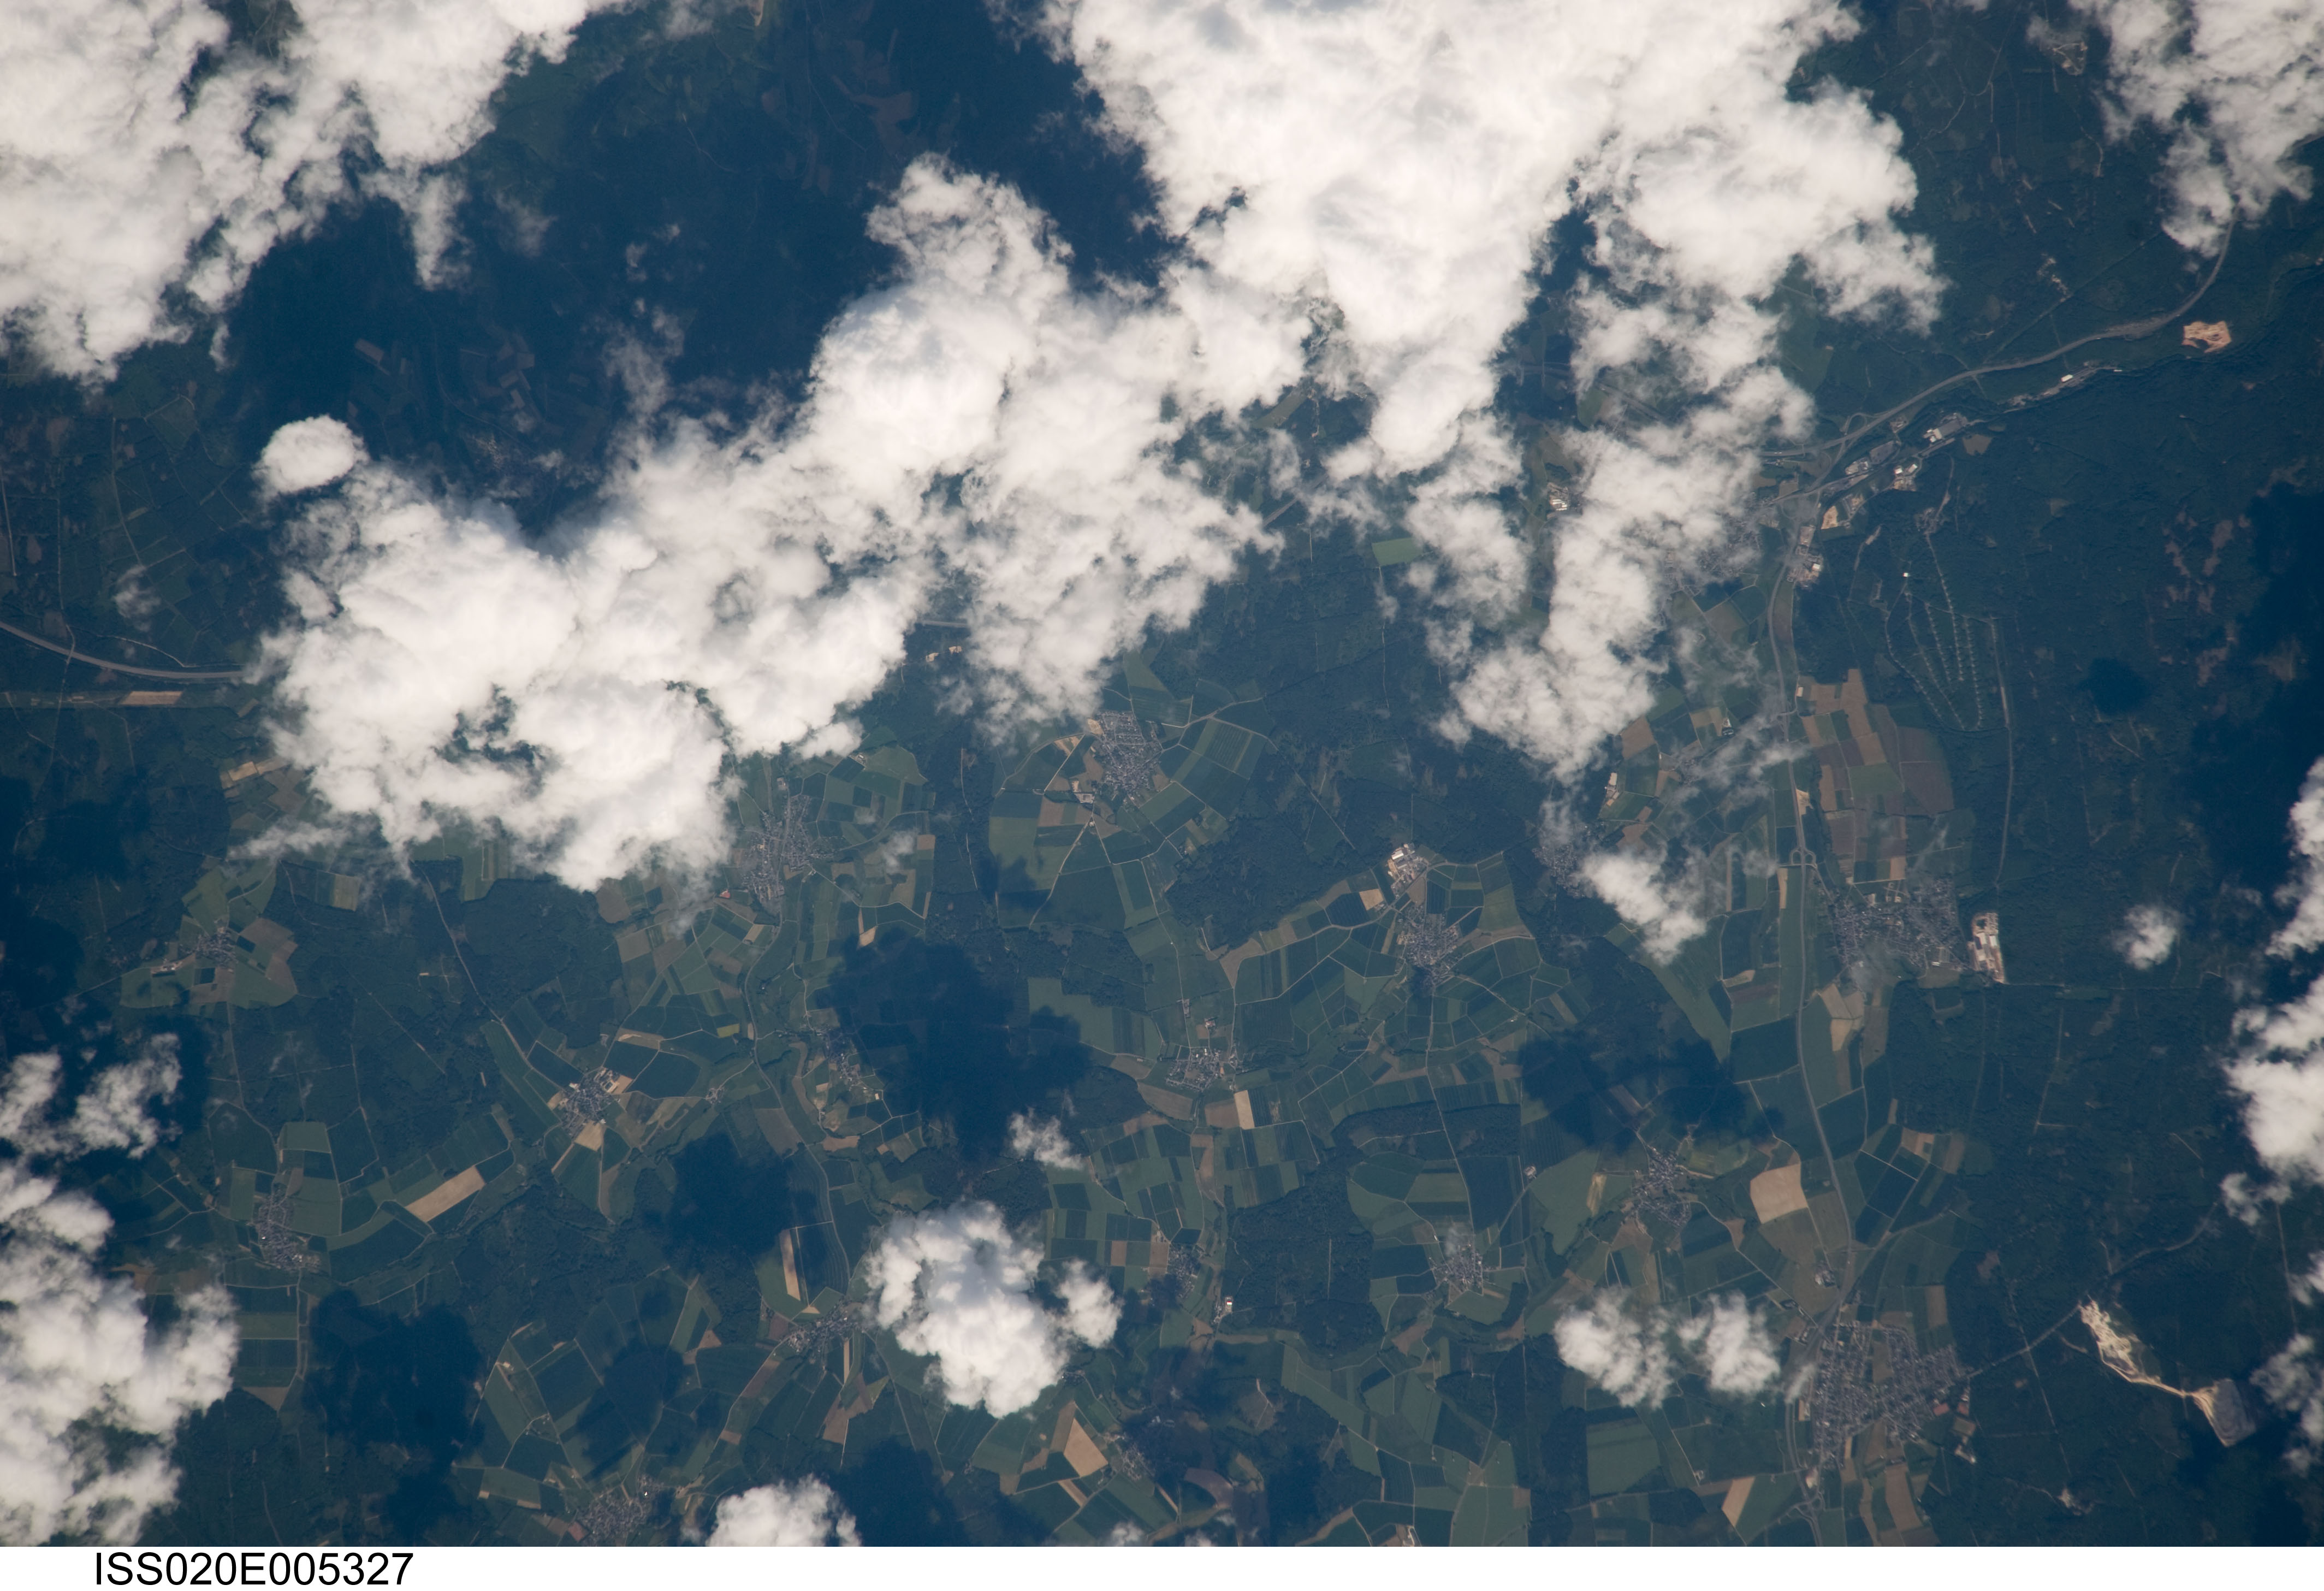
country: GERMANY
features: AGR., FOR., W. OF RHINE R. NEAR RHEINBOLLEN
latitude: 50.0
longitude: 7.6
